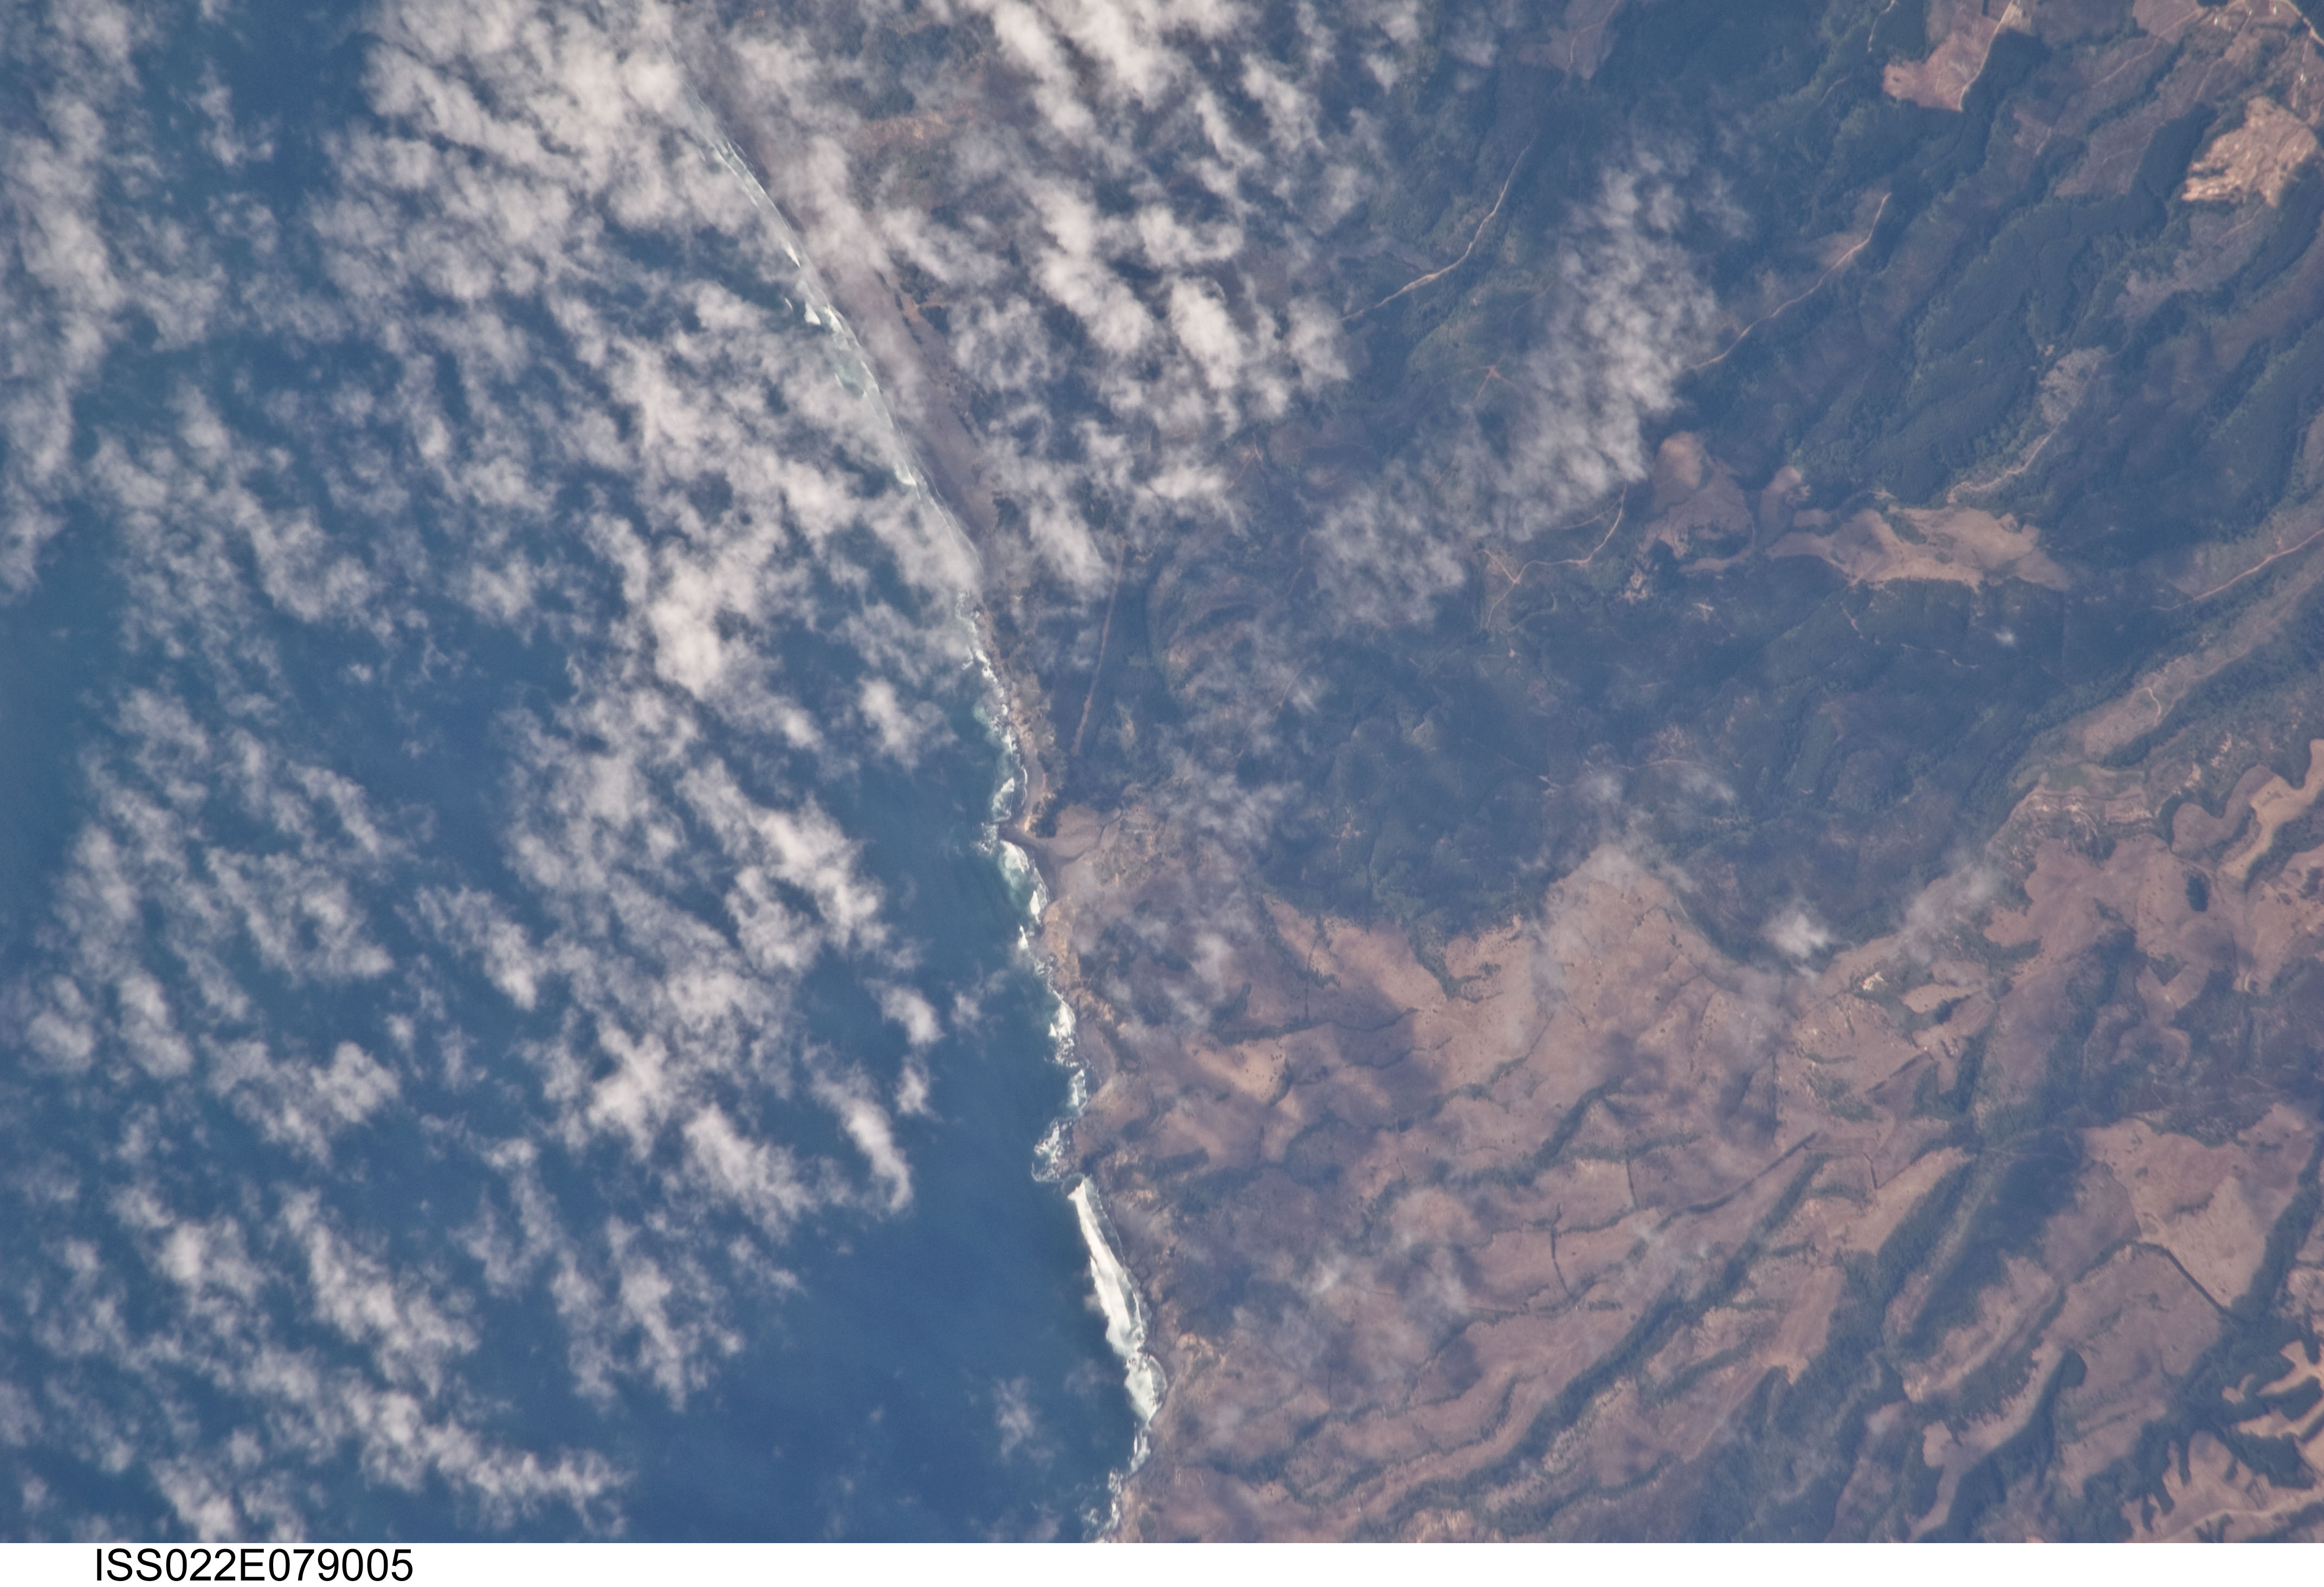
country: CHILE
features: COASTLINE N. OF PICHILEMU, FOREST
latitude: -34.2
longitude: -72.0
